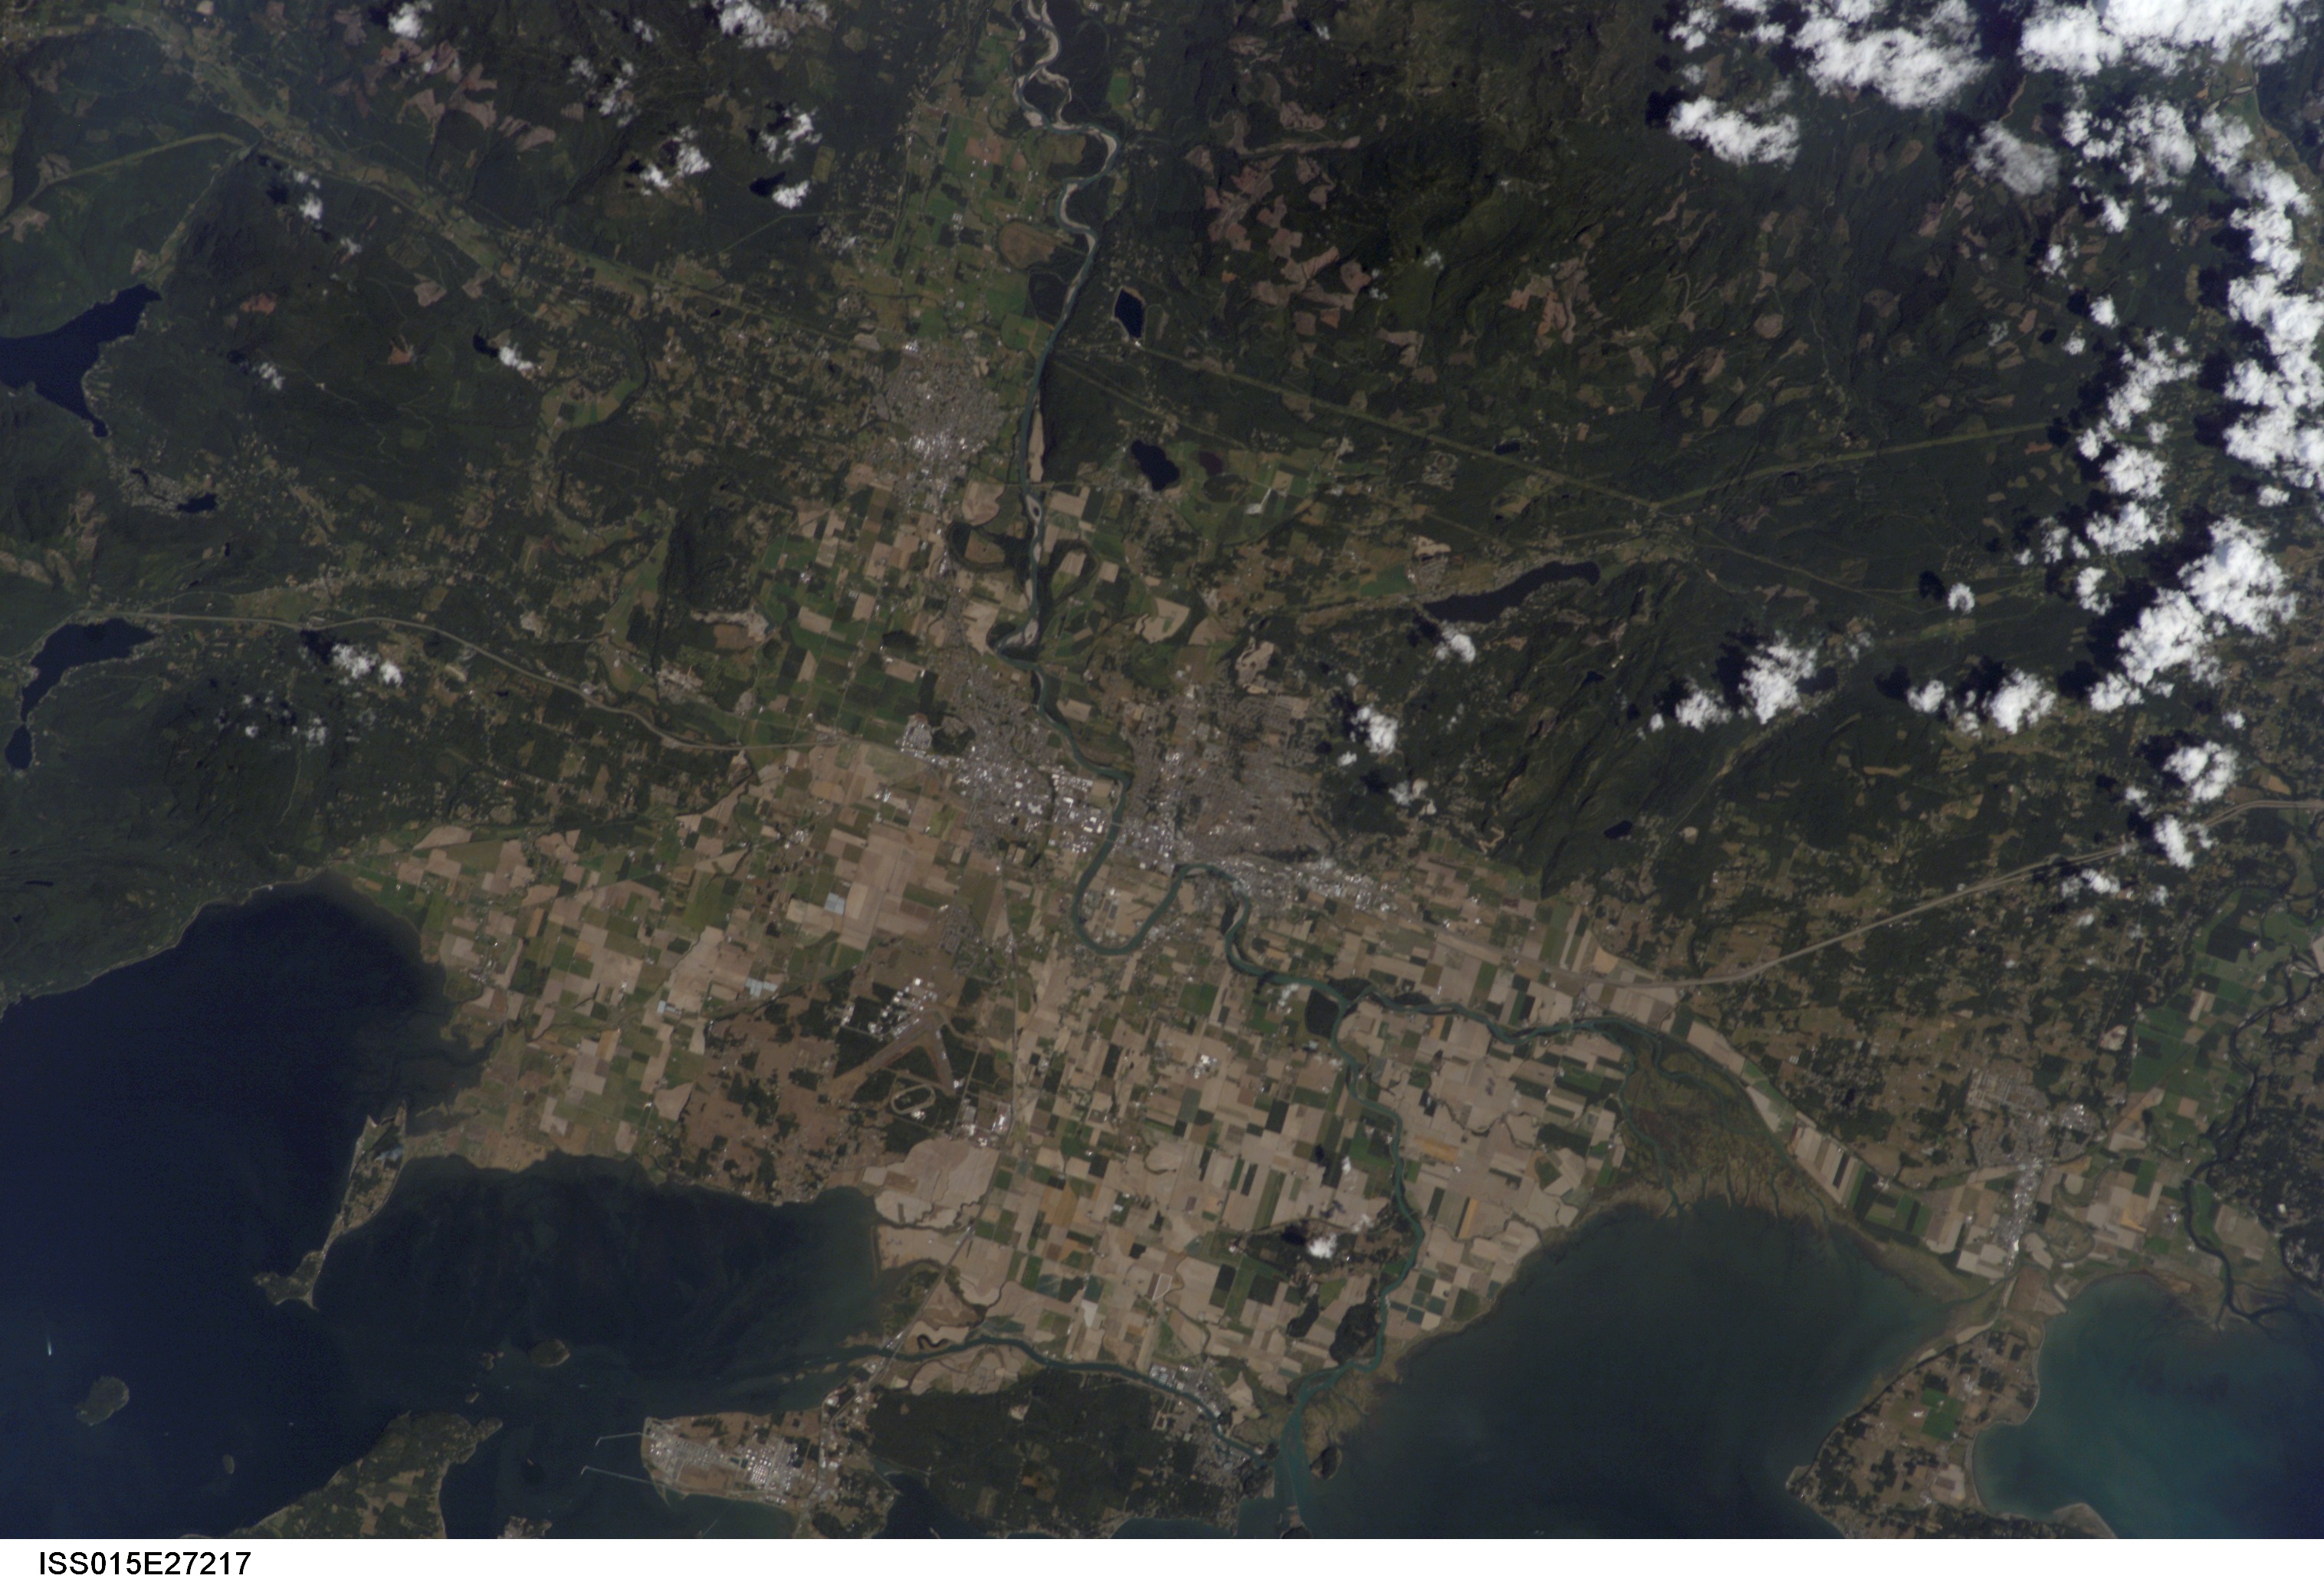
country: USA-WASHINGTON
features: MOUNT VERNON, SKAGIT R., FOR., AGR.
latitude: 48.4
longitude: -122.3
